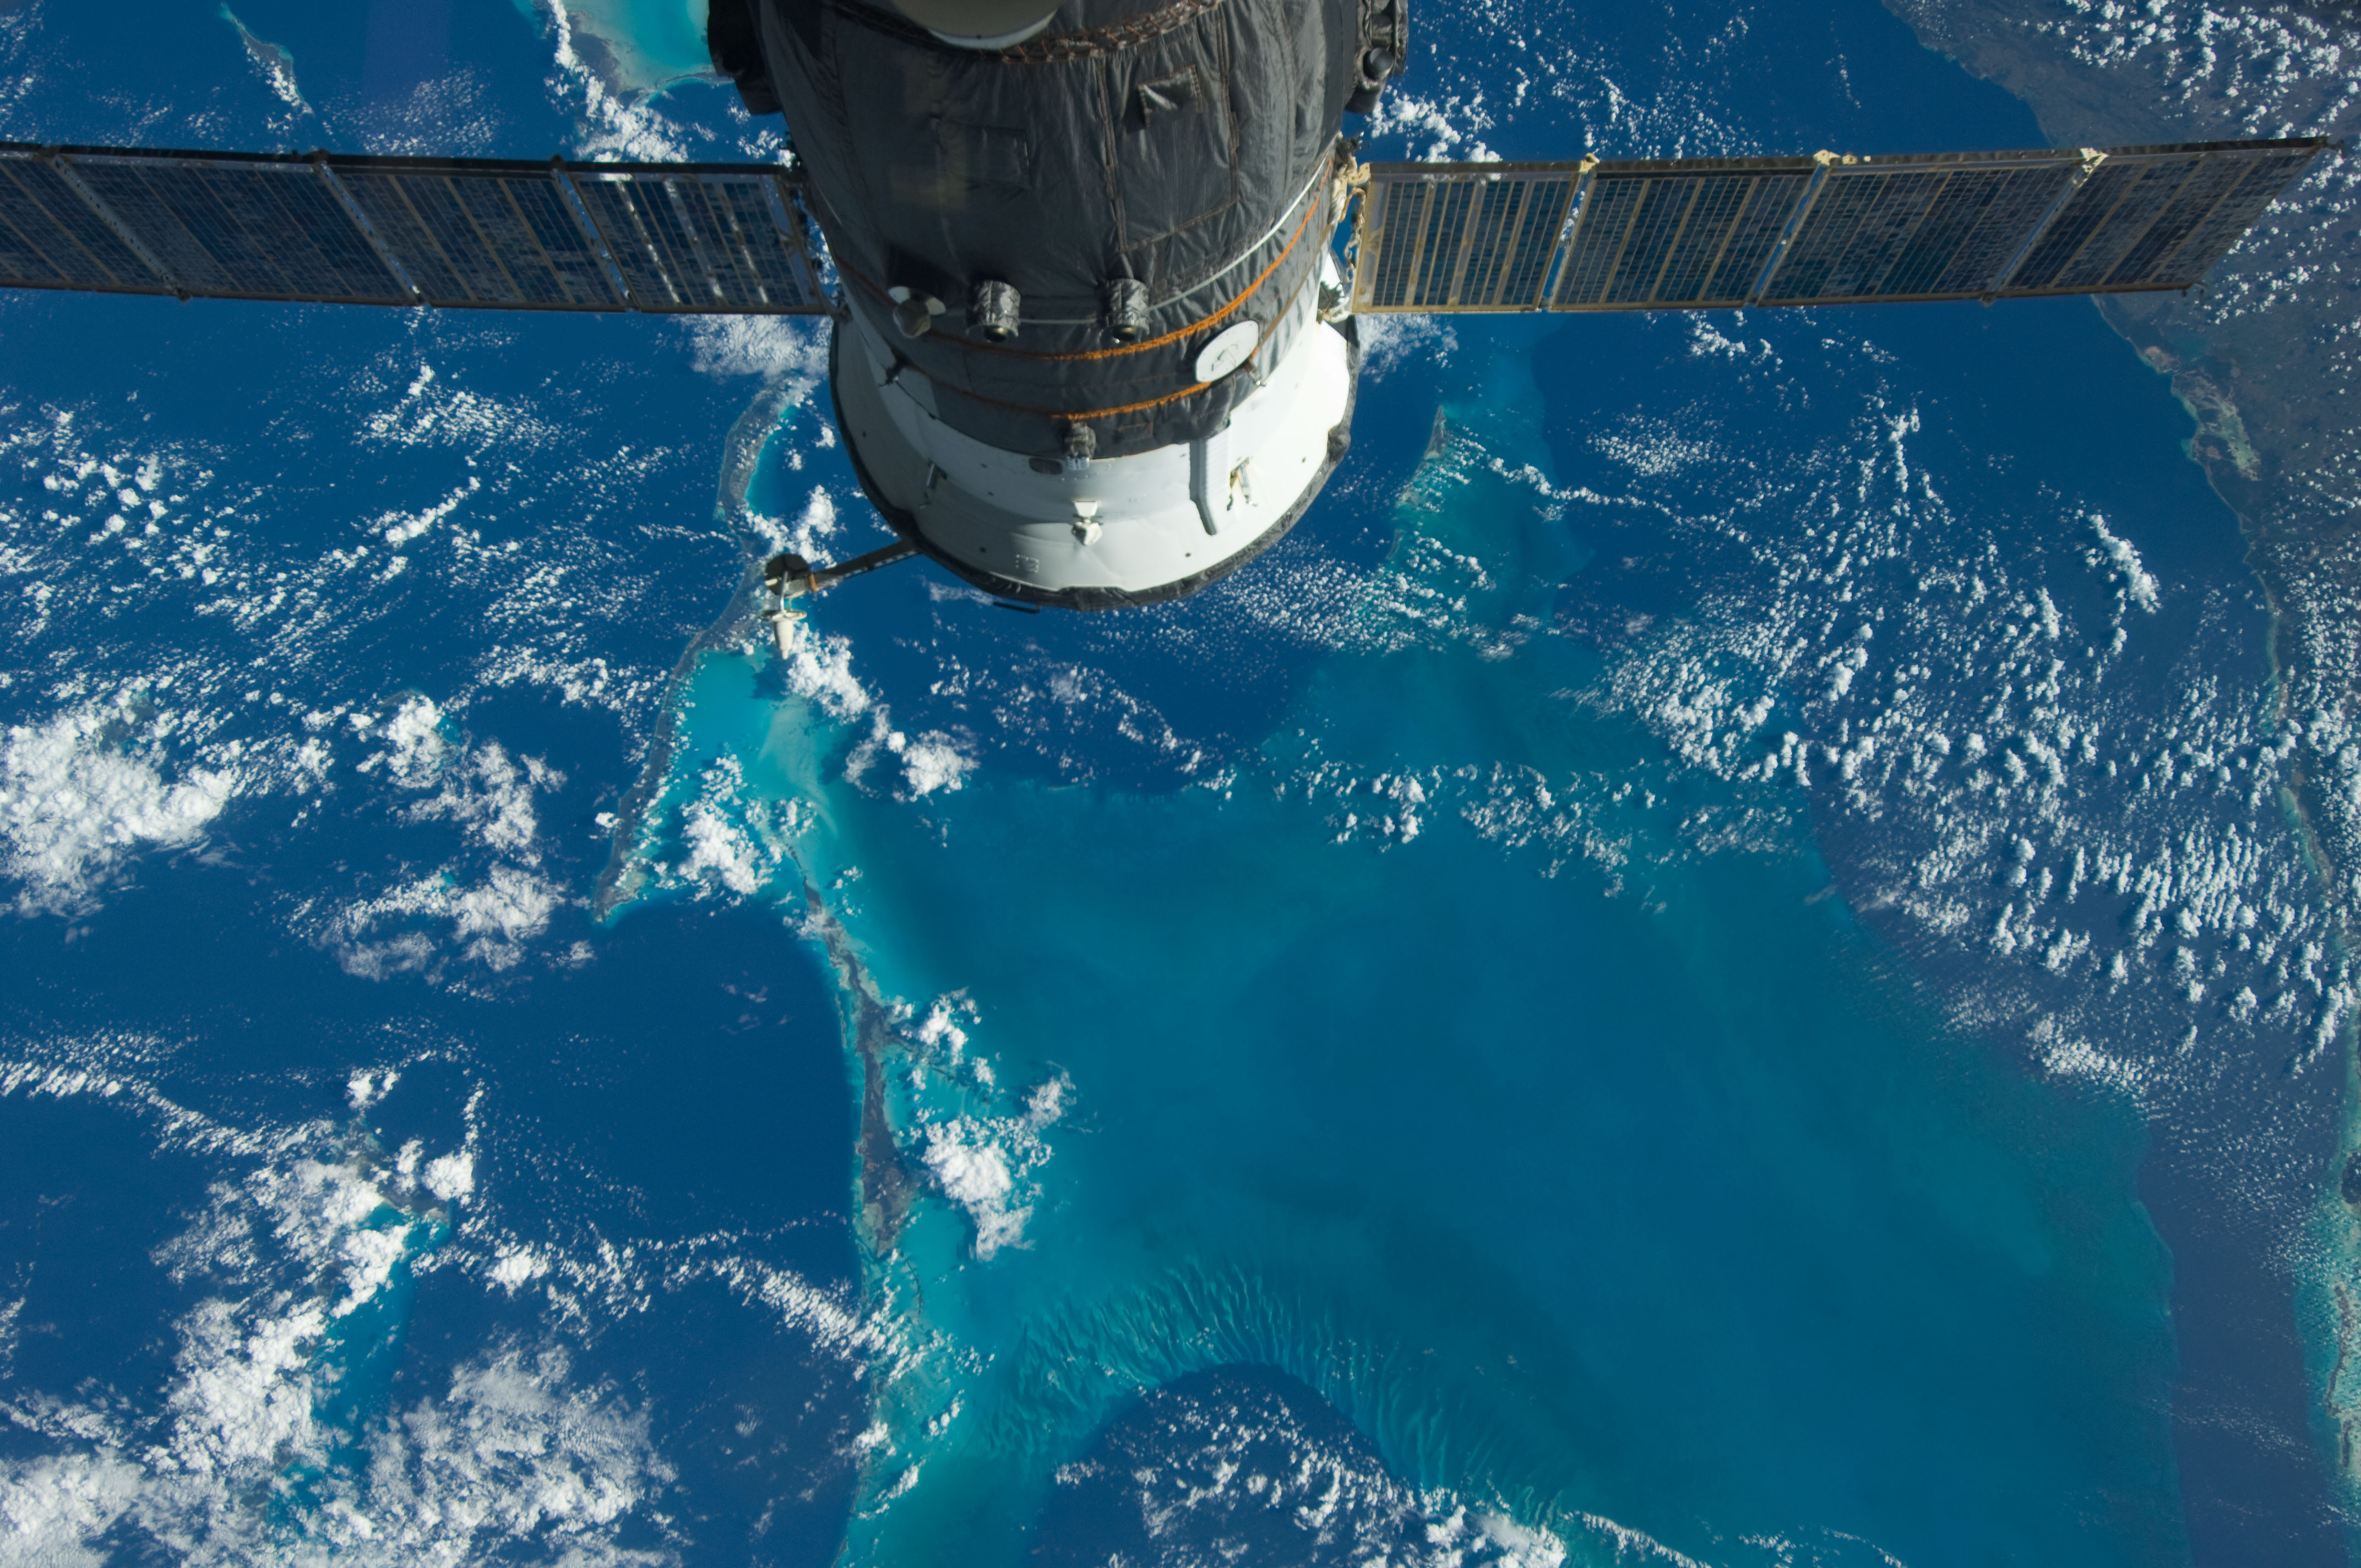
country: BAHAMAS
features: GREAT BAHAMA BANK, ISS, GREAT EXUMA I., REEFS
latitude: 23.0
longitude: -76.0
